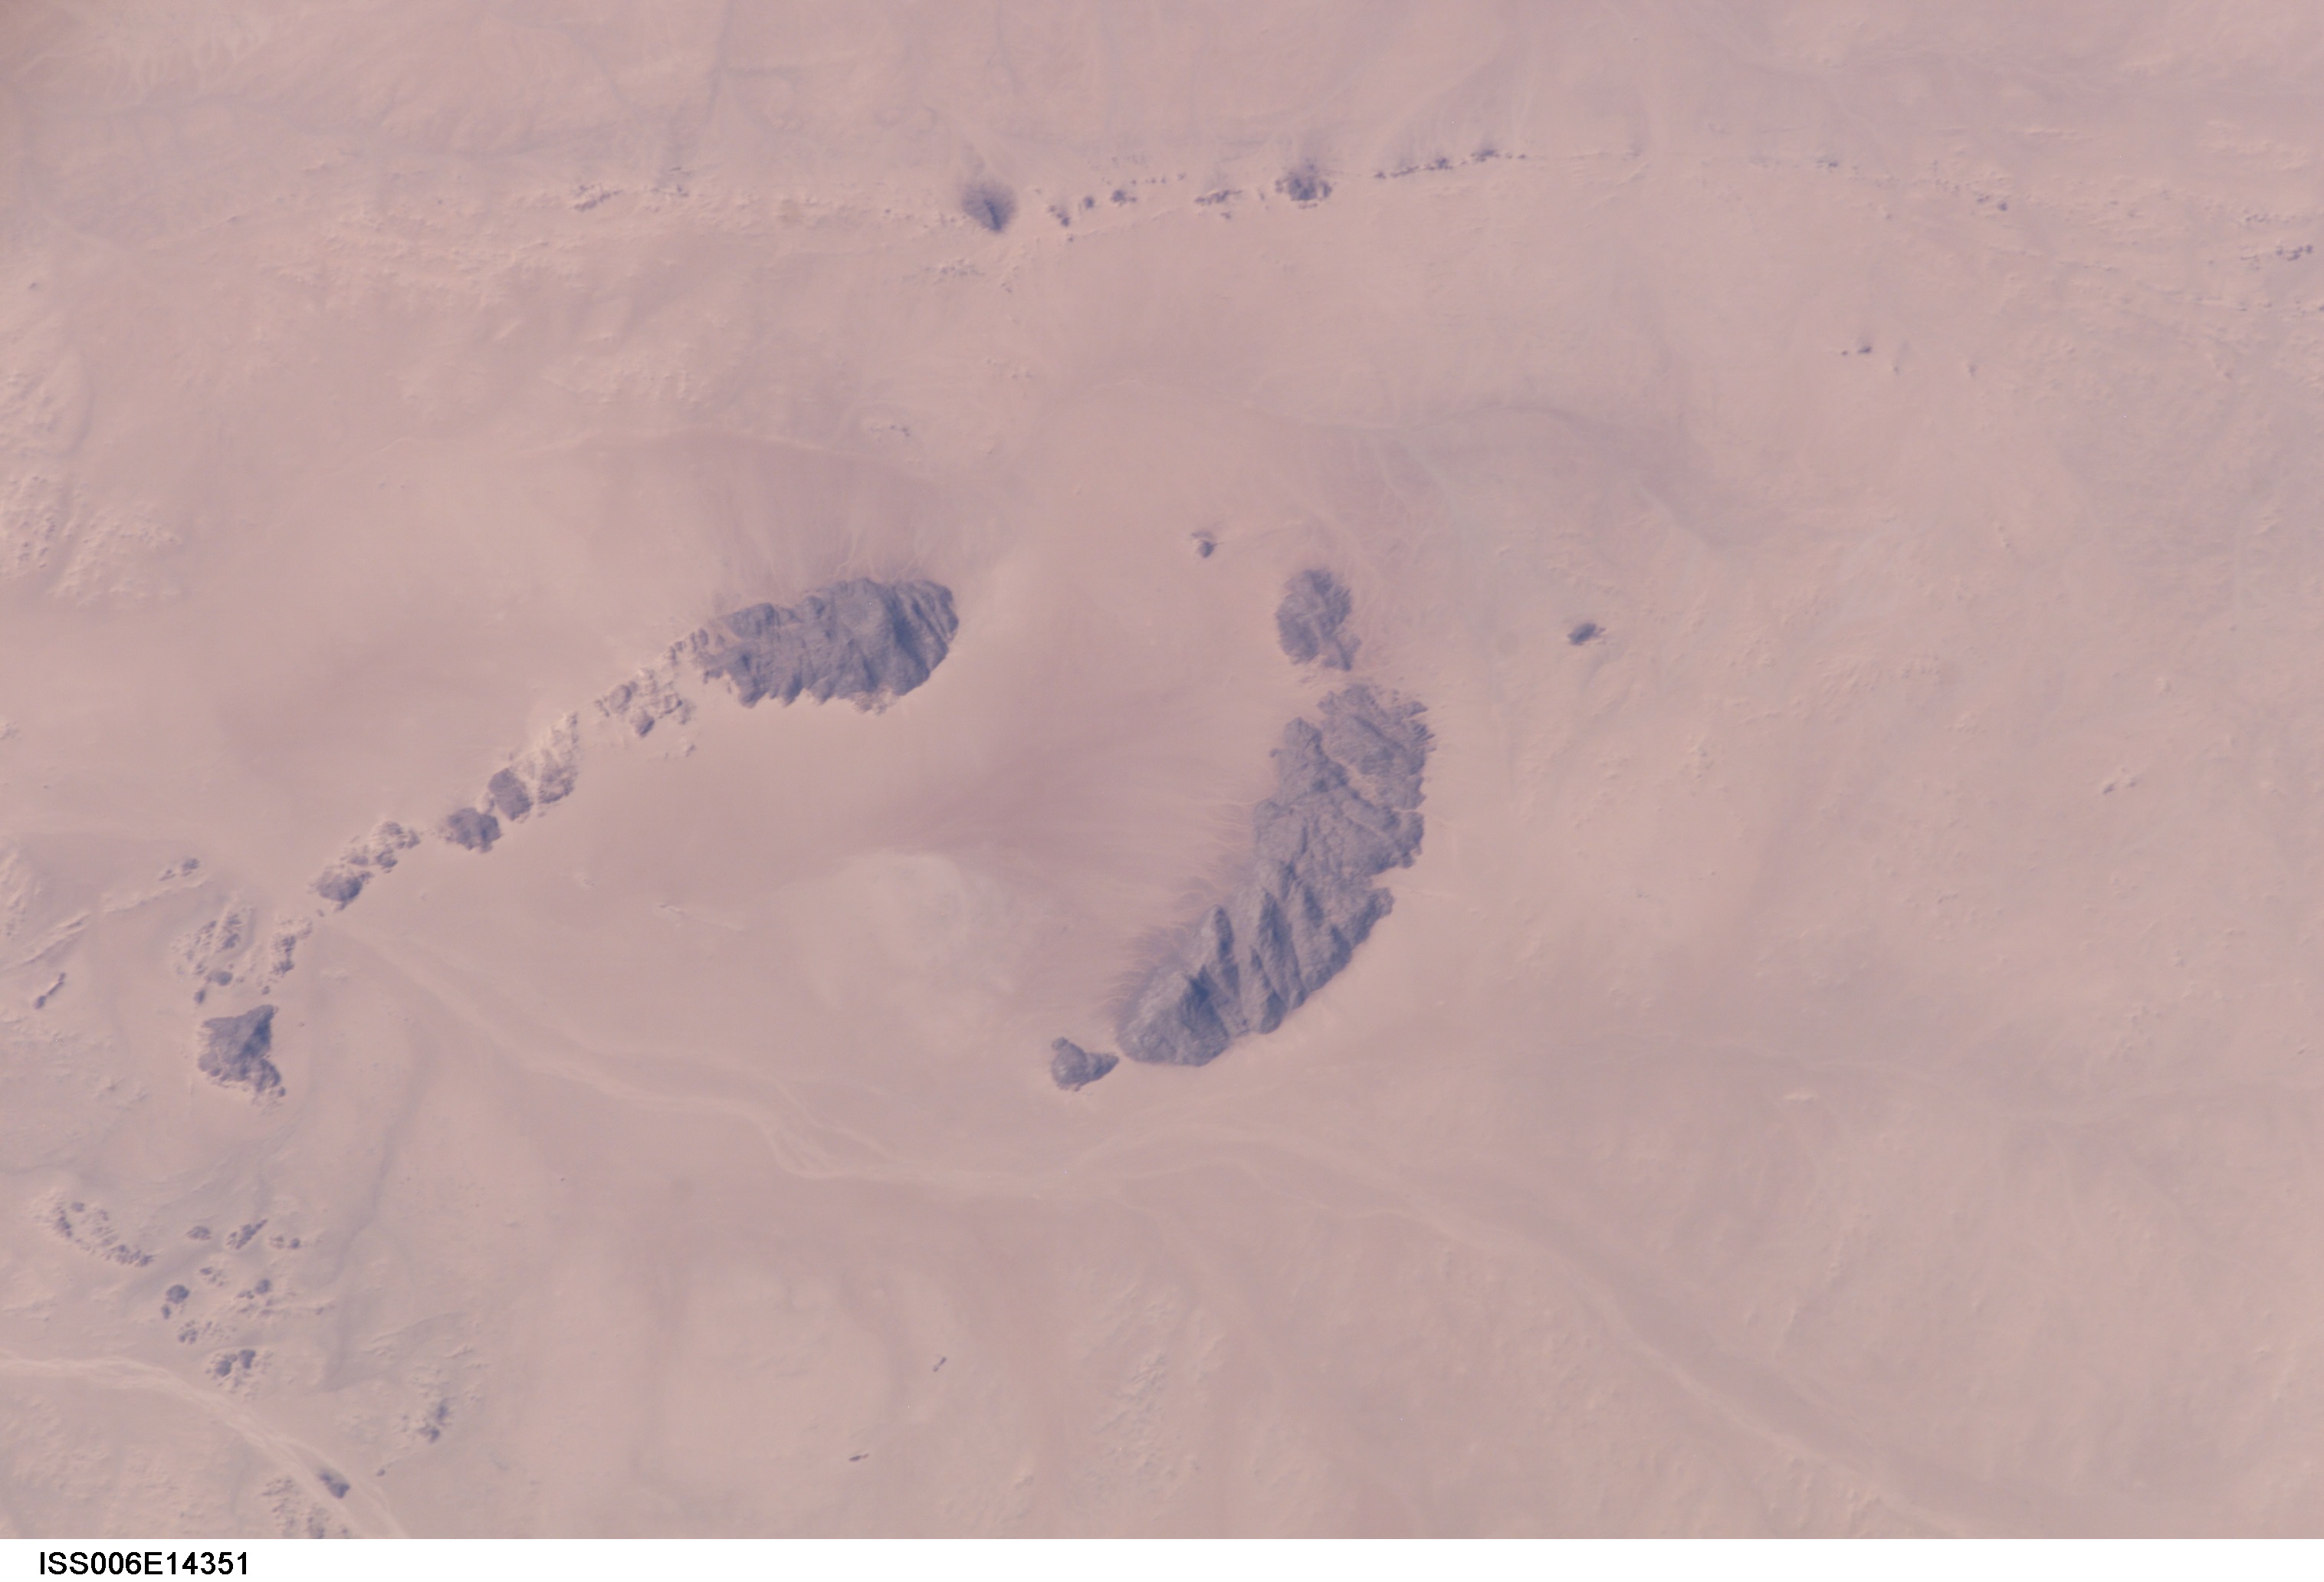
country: ALGERIA
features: OUTCROP W. OF ADRAR TEDJORART
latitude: 23.0
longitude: 4.5
